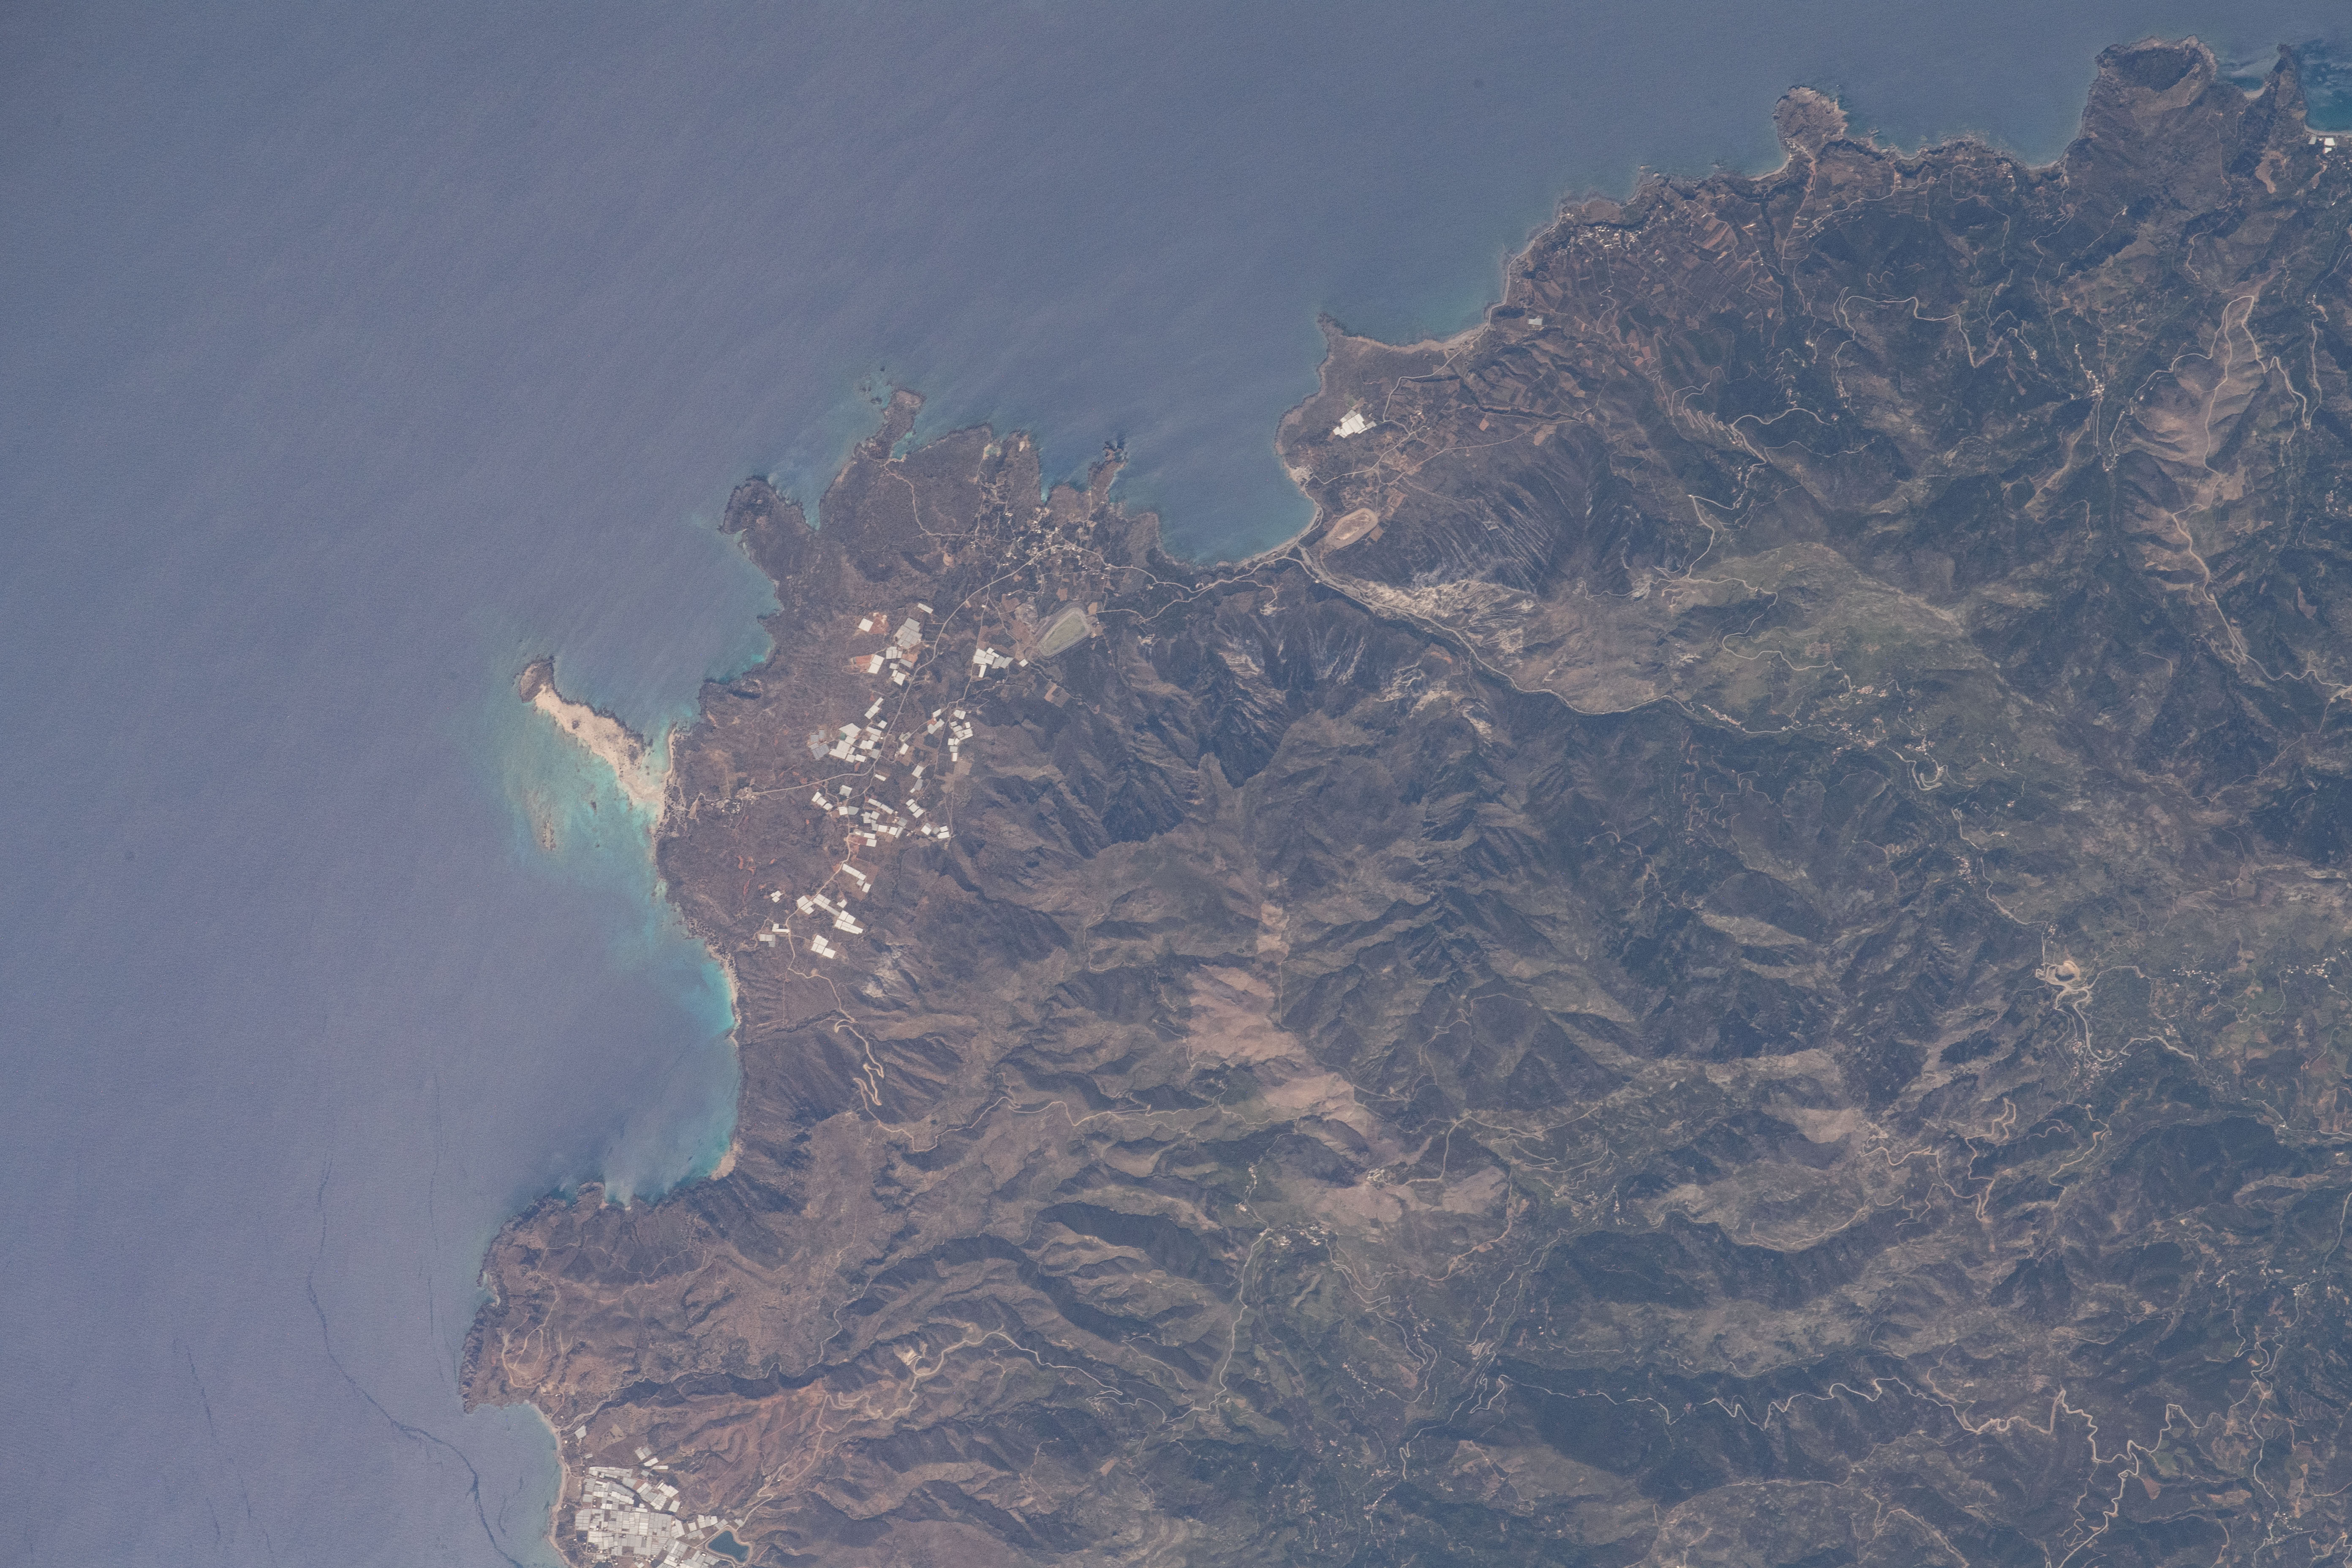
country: CRETE
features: GIALOS, ELAFONISSI BEACH
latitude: 35.3
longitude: 23.5
